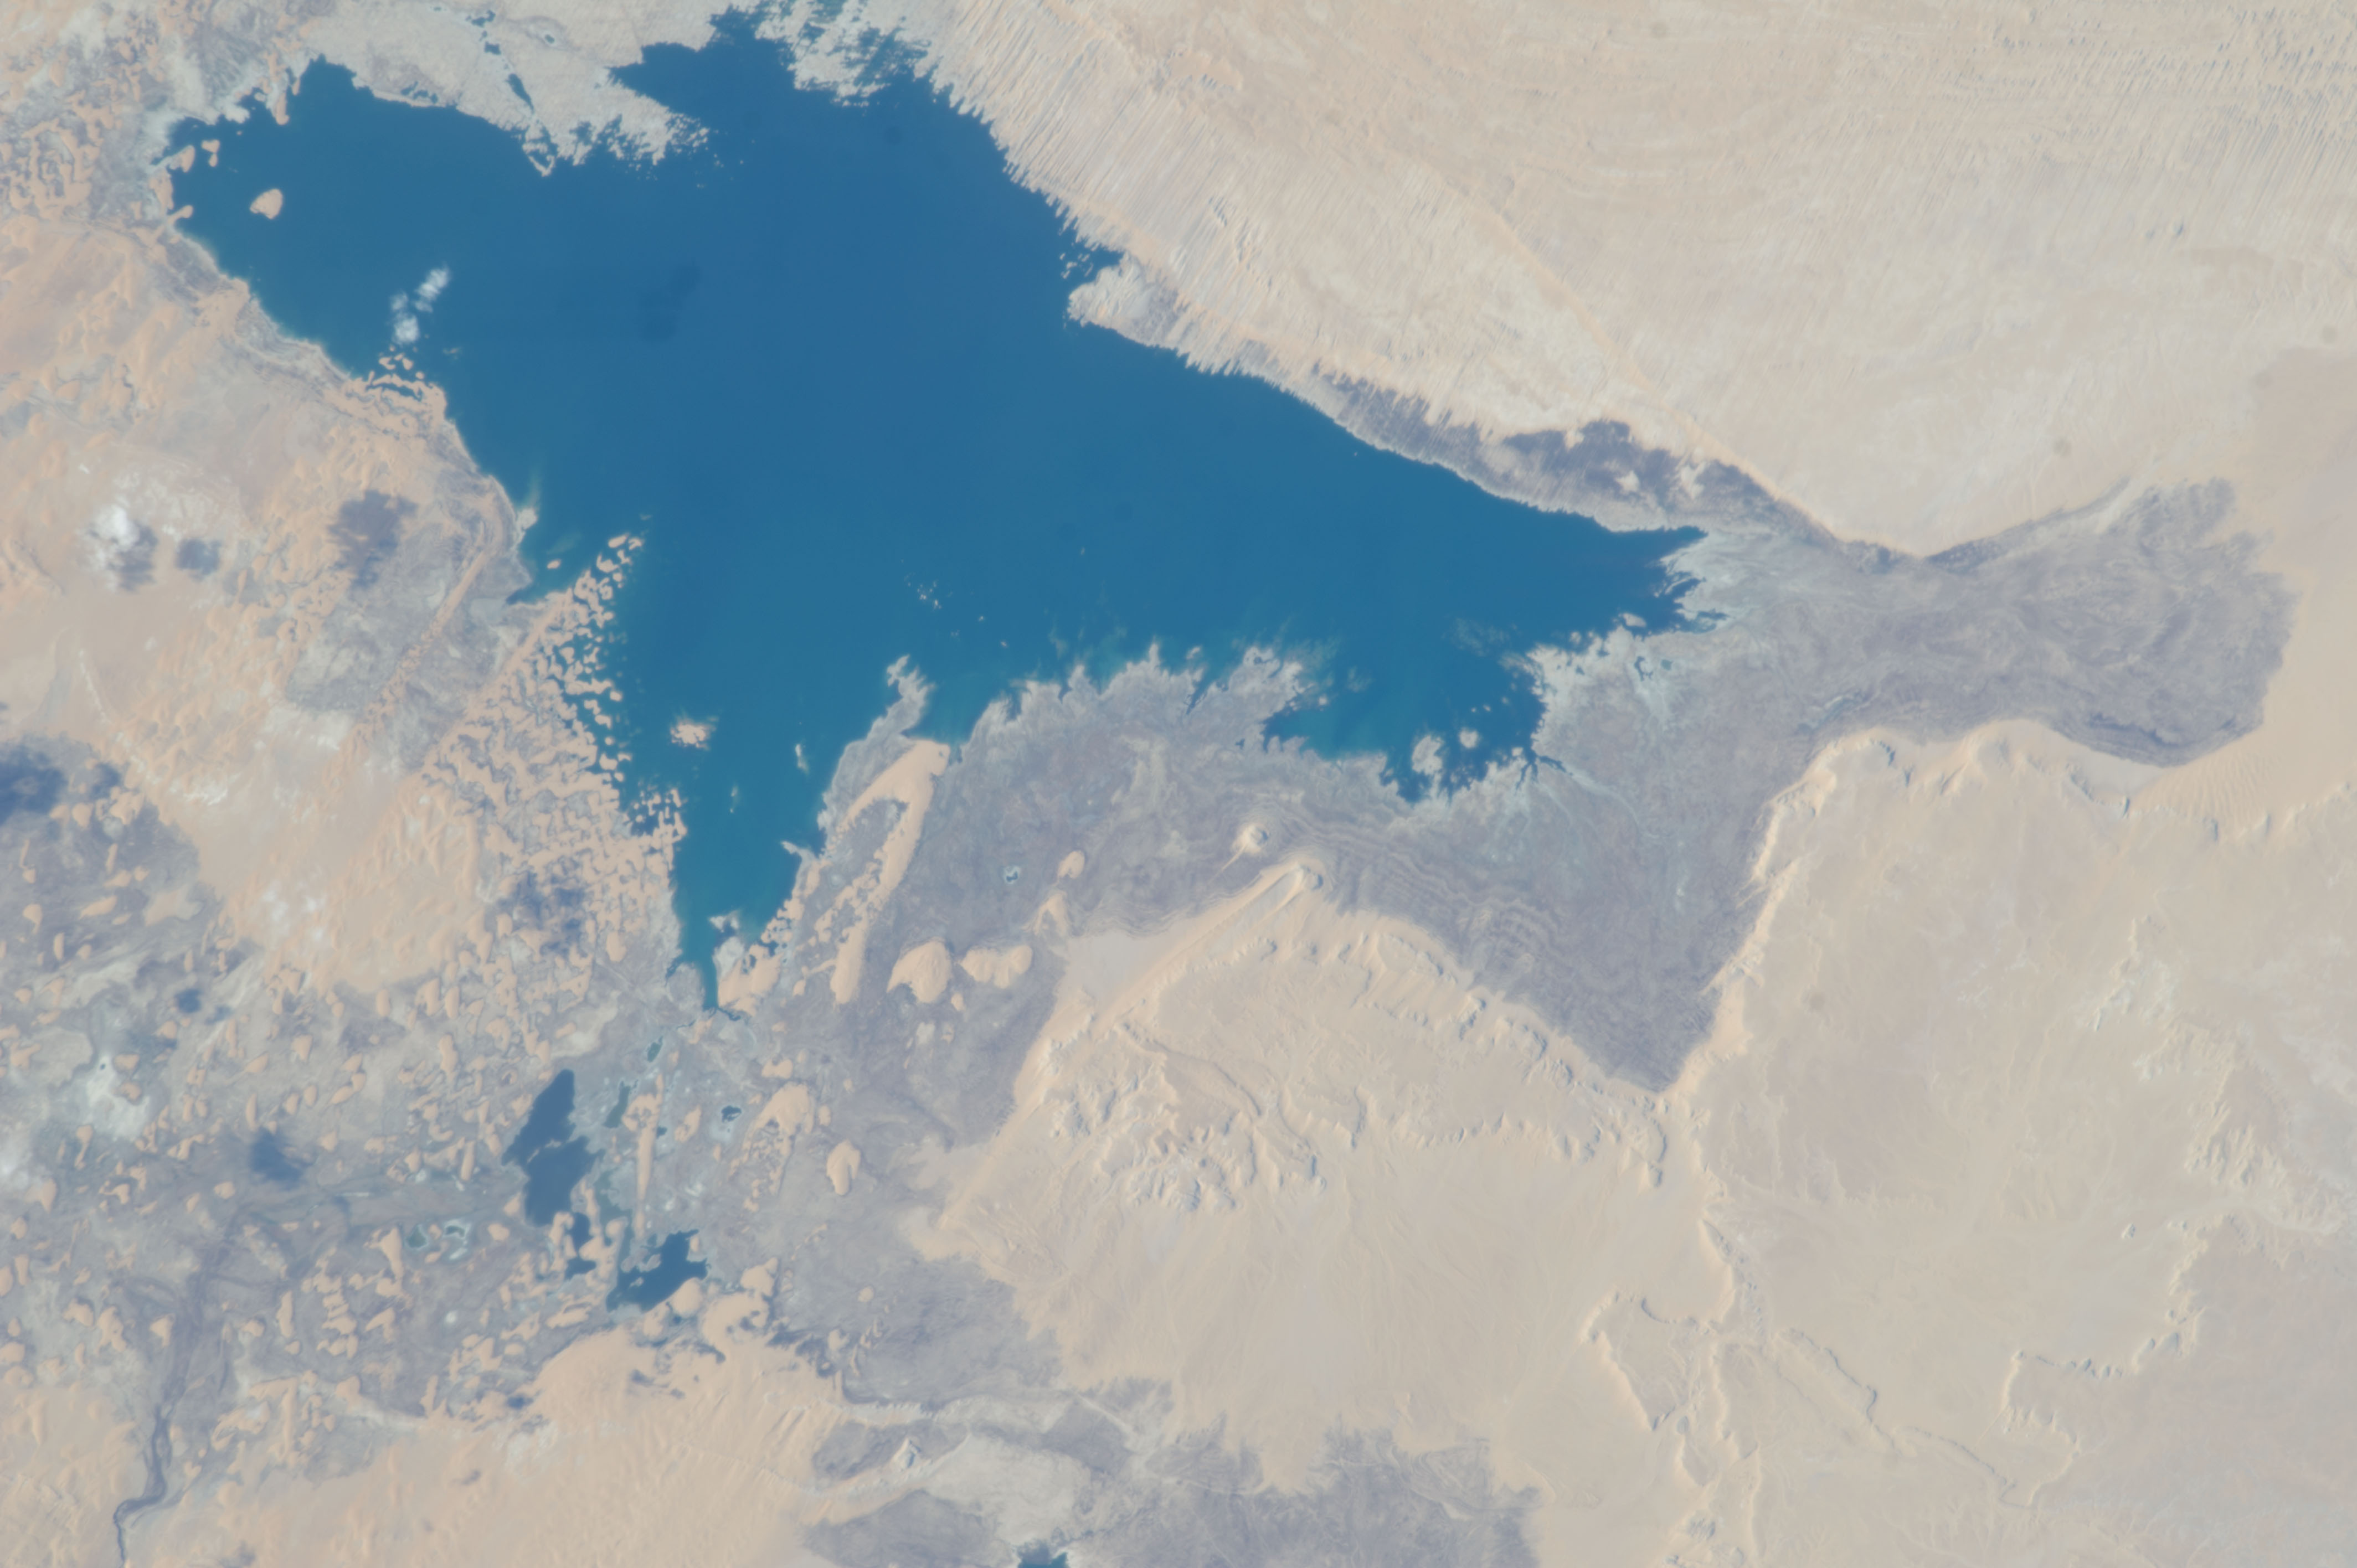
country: EGYPT
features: TOSHKA LAKES, DESERT
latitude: 23.4
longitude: 30.7
